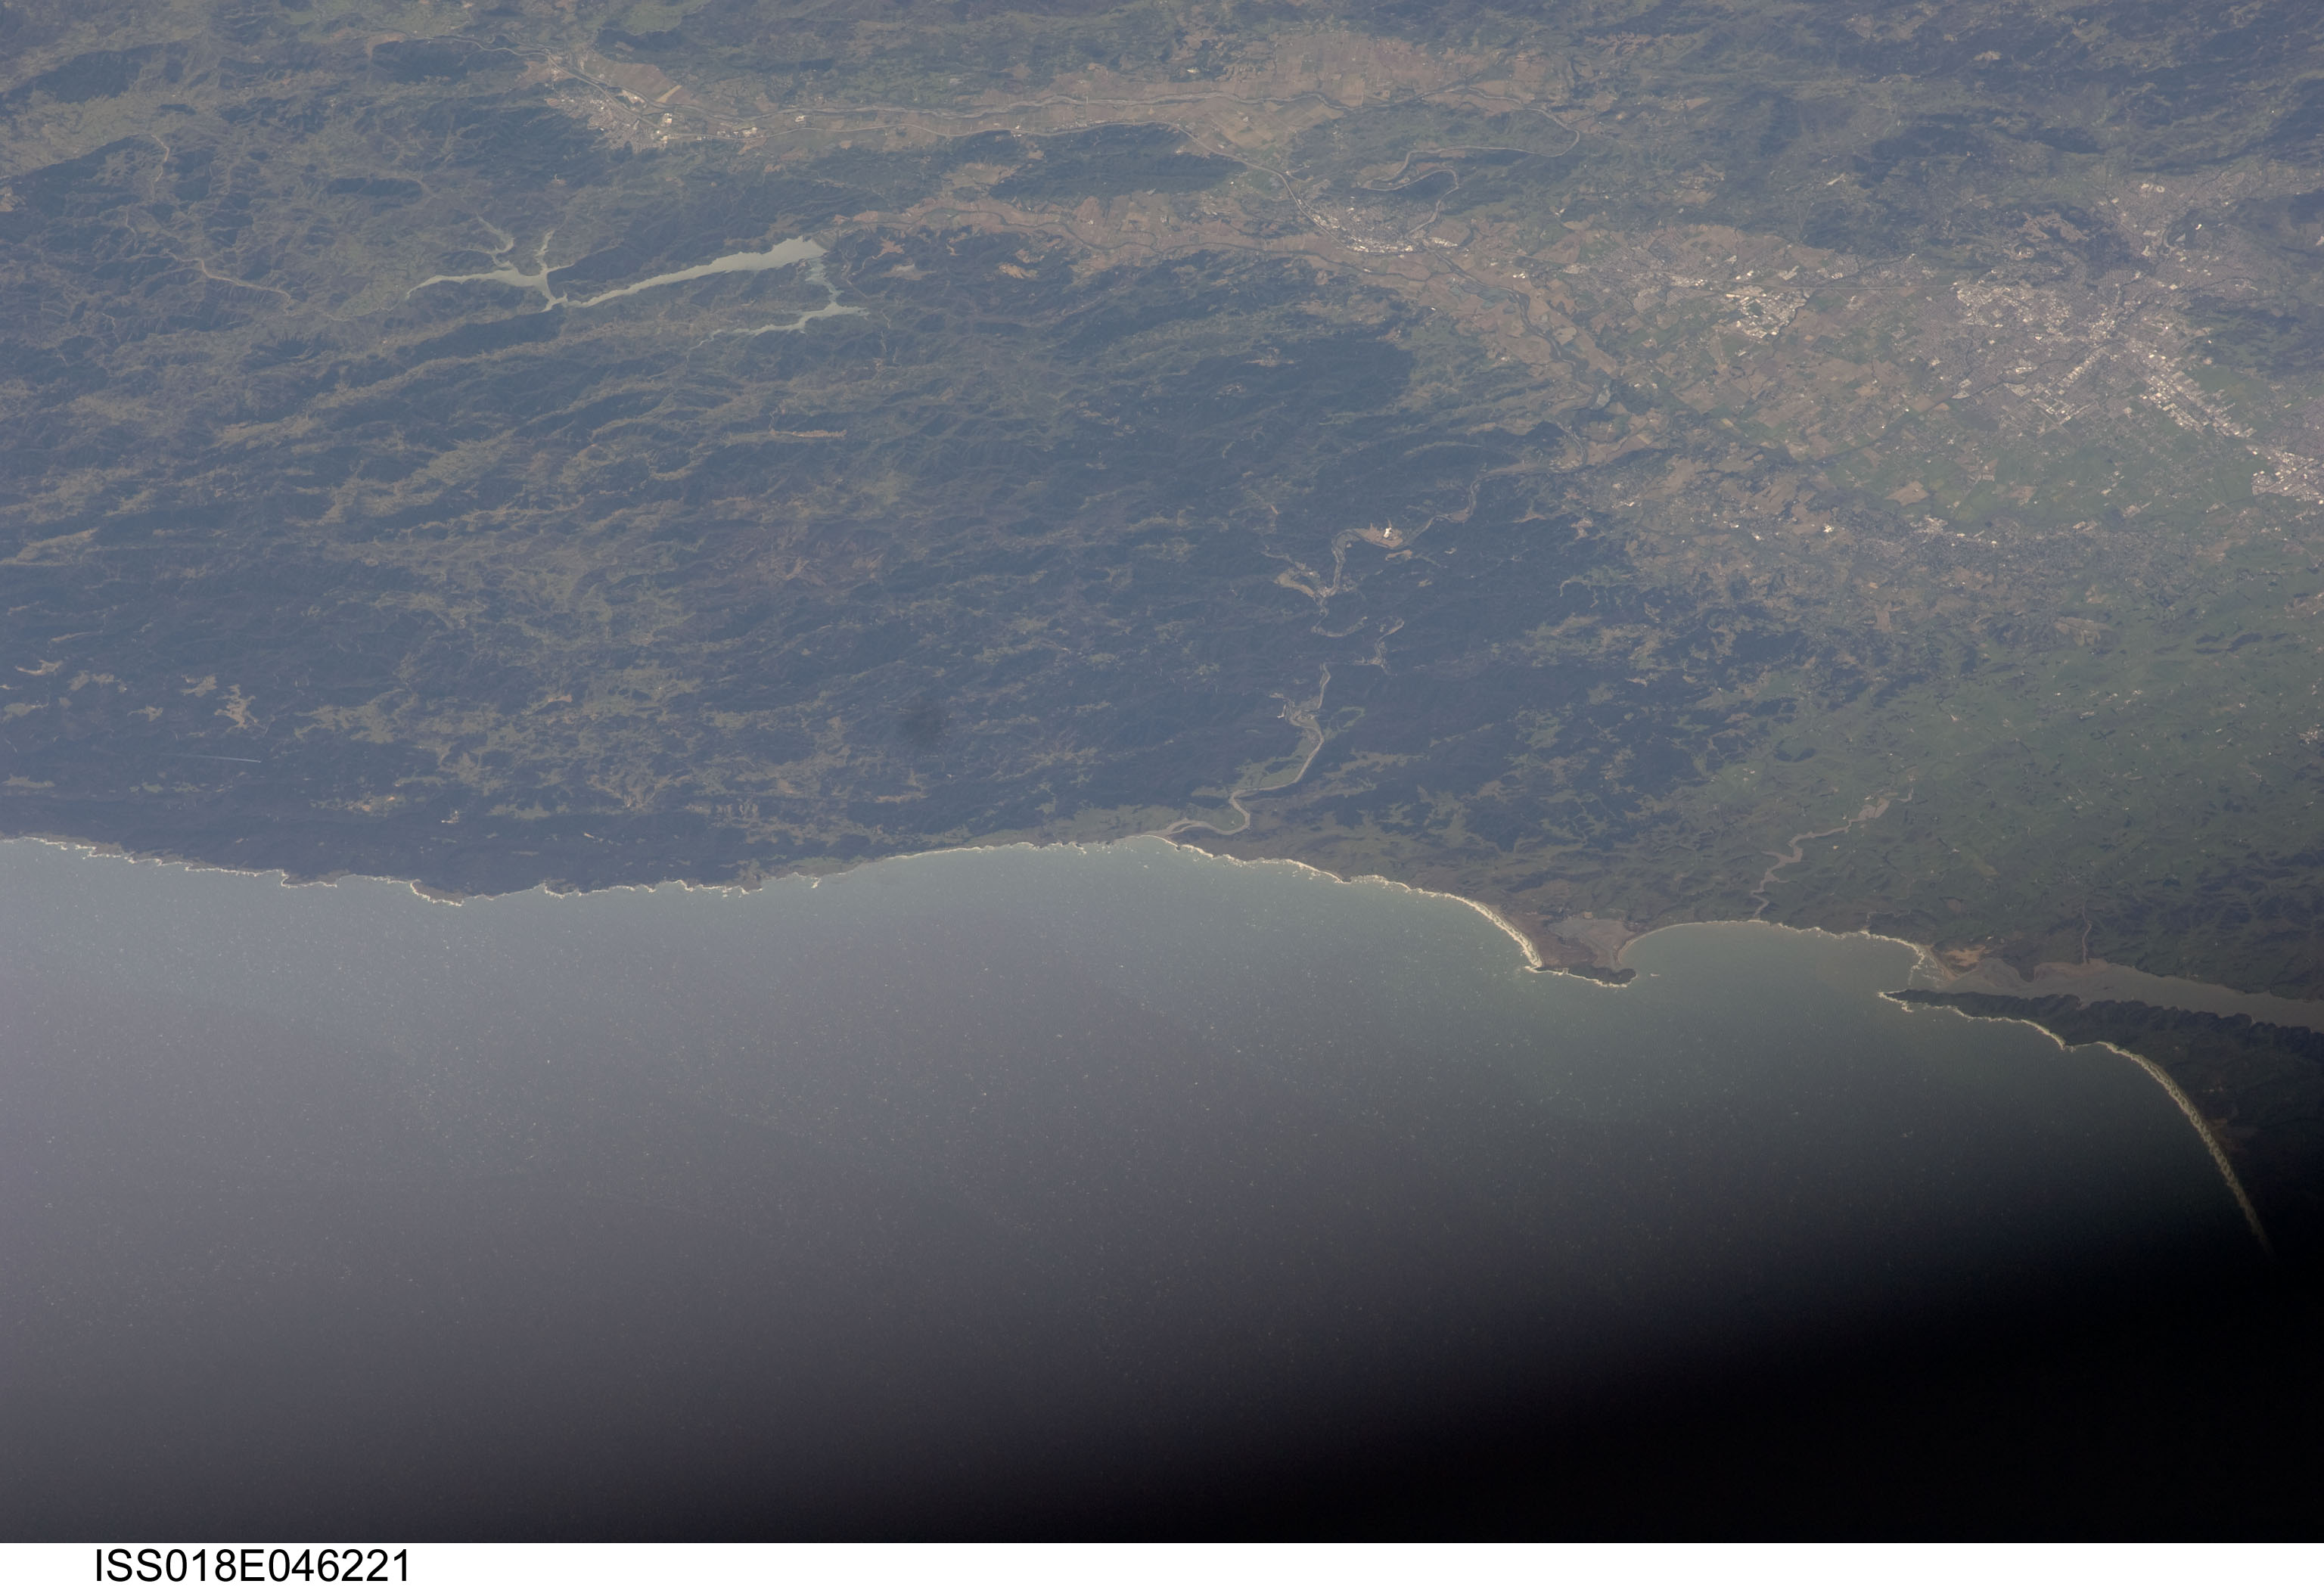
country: USA-CALIFORNIA
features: OBLIQUE COAST VIEW, BODEGA BAY, RUSSIAN RIVER, LAKE SONOMA
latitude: 38.6
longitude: -123.0
